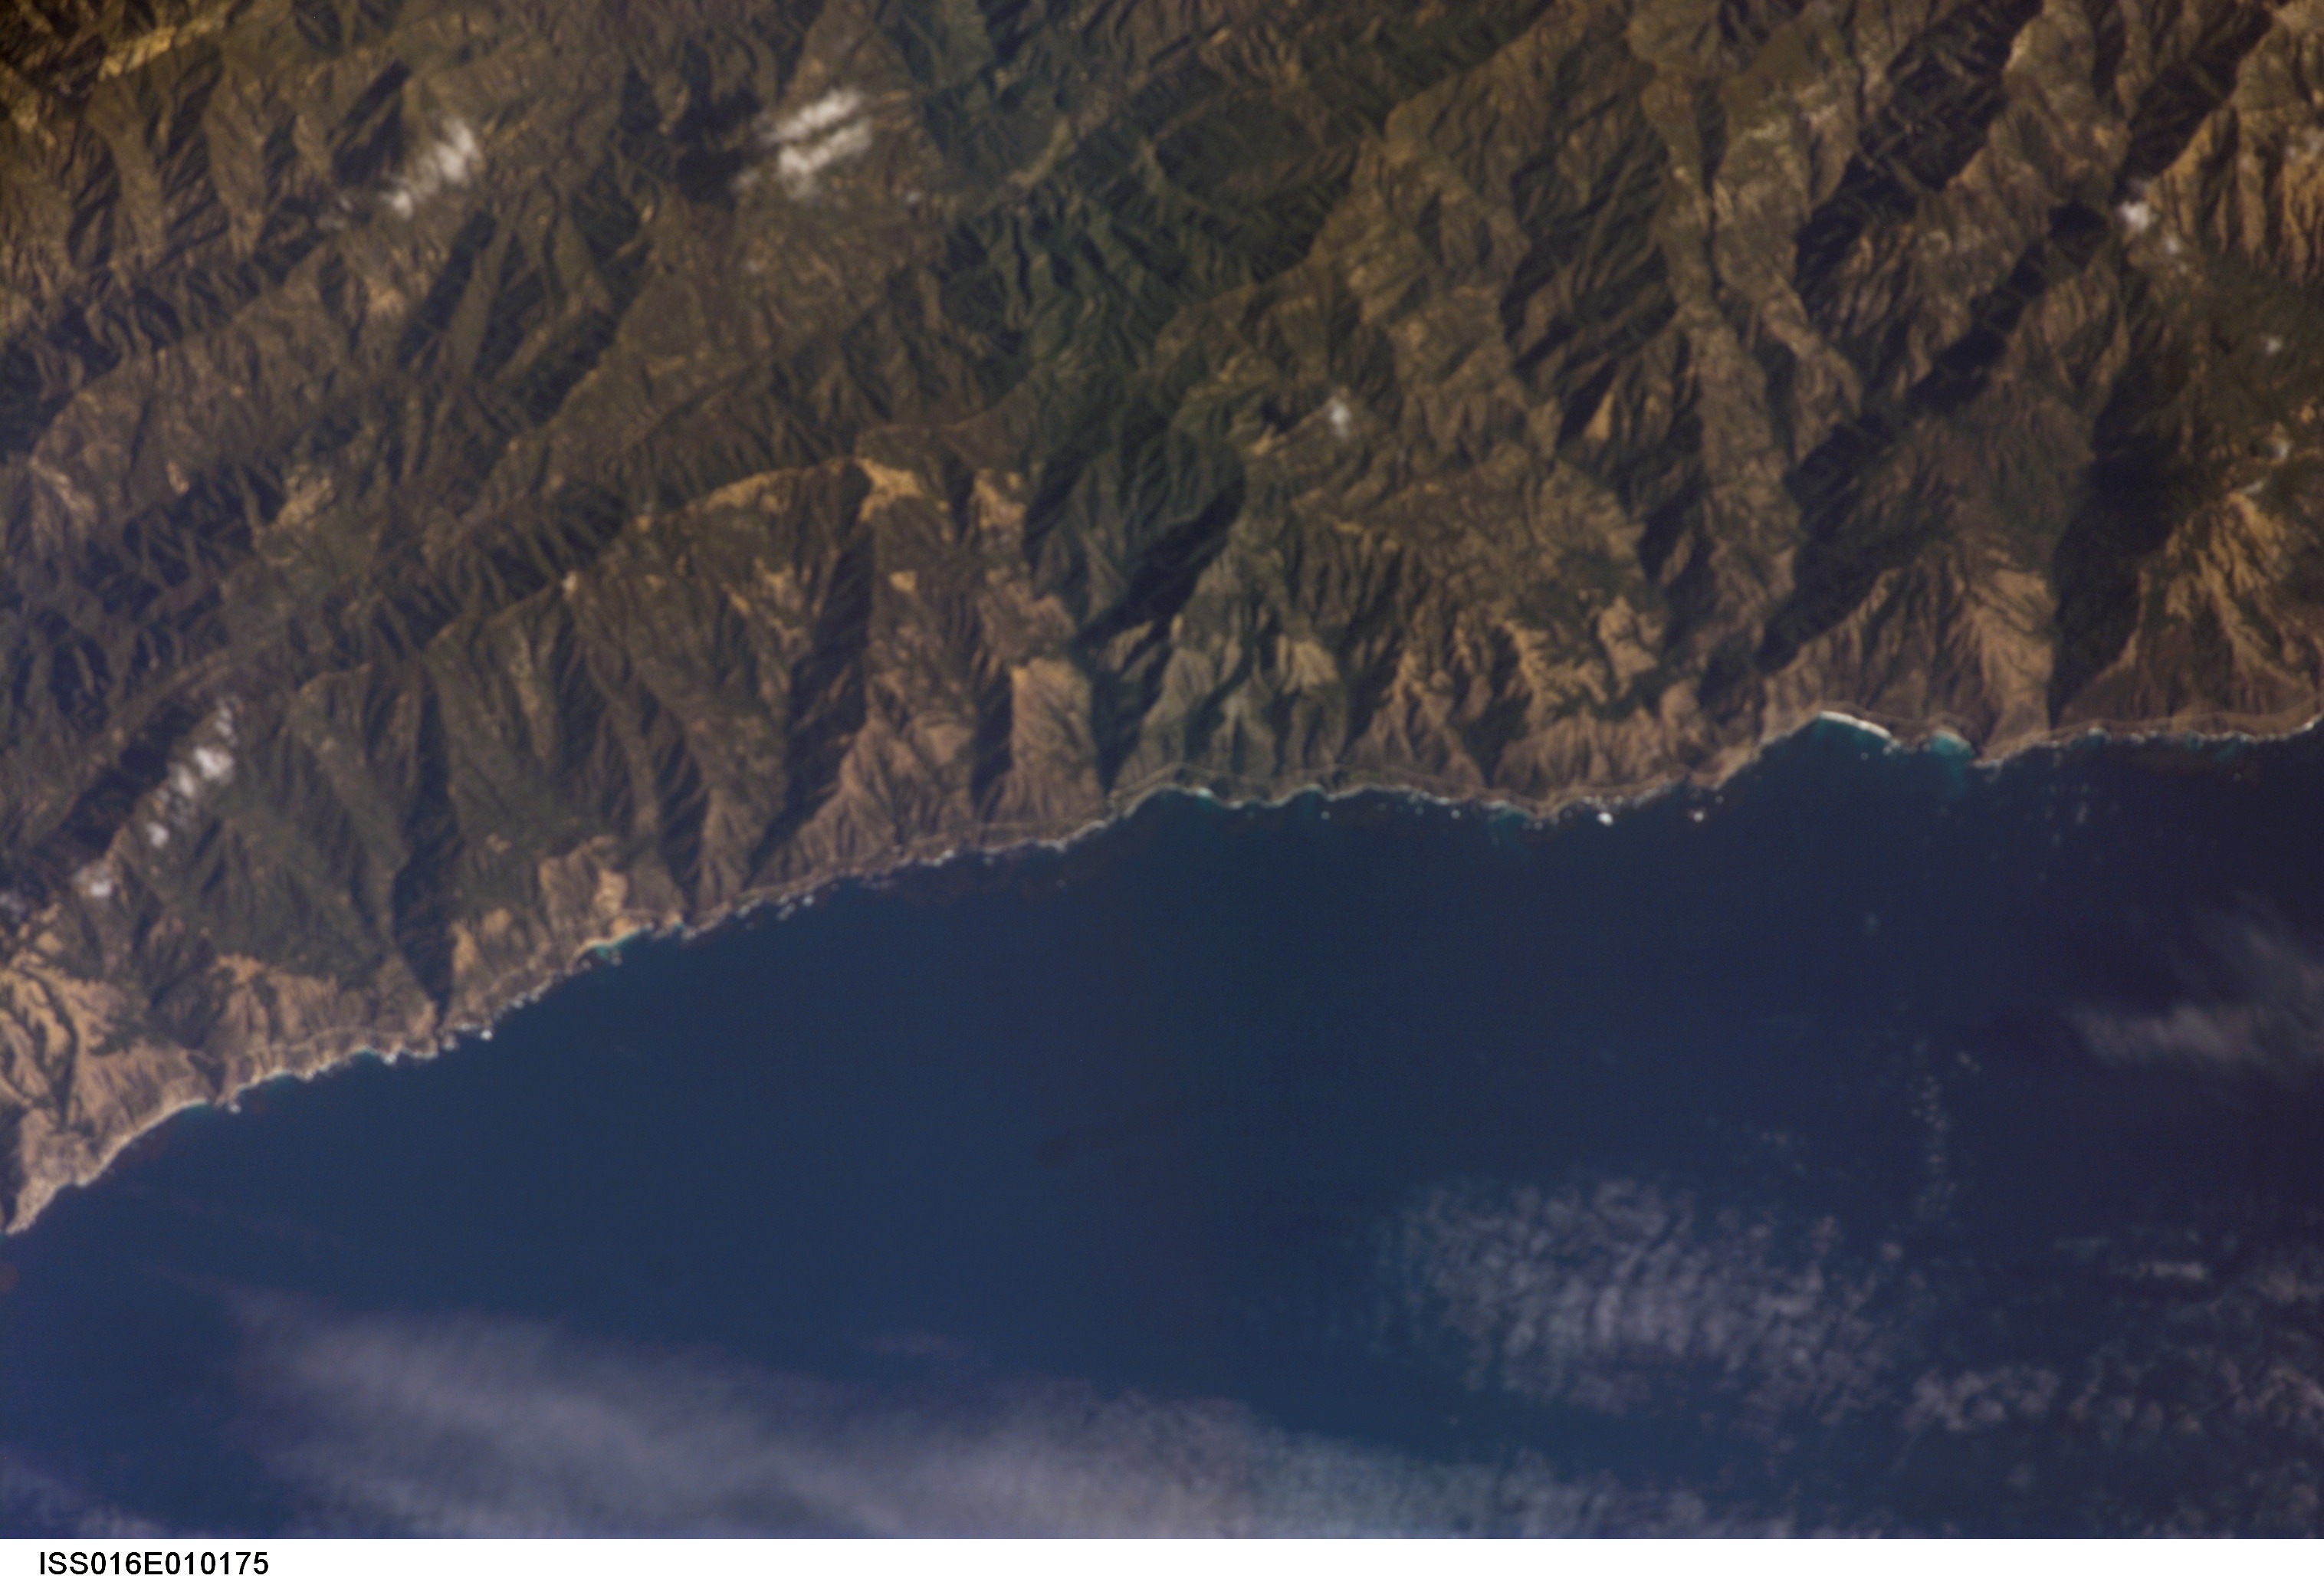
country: USA-CALIFORNIA
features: PACIFIC O. COAST, SANTA LUCIA RANGE
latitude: 36.1
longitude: -121.6
